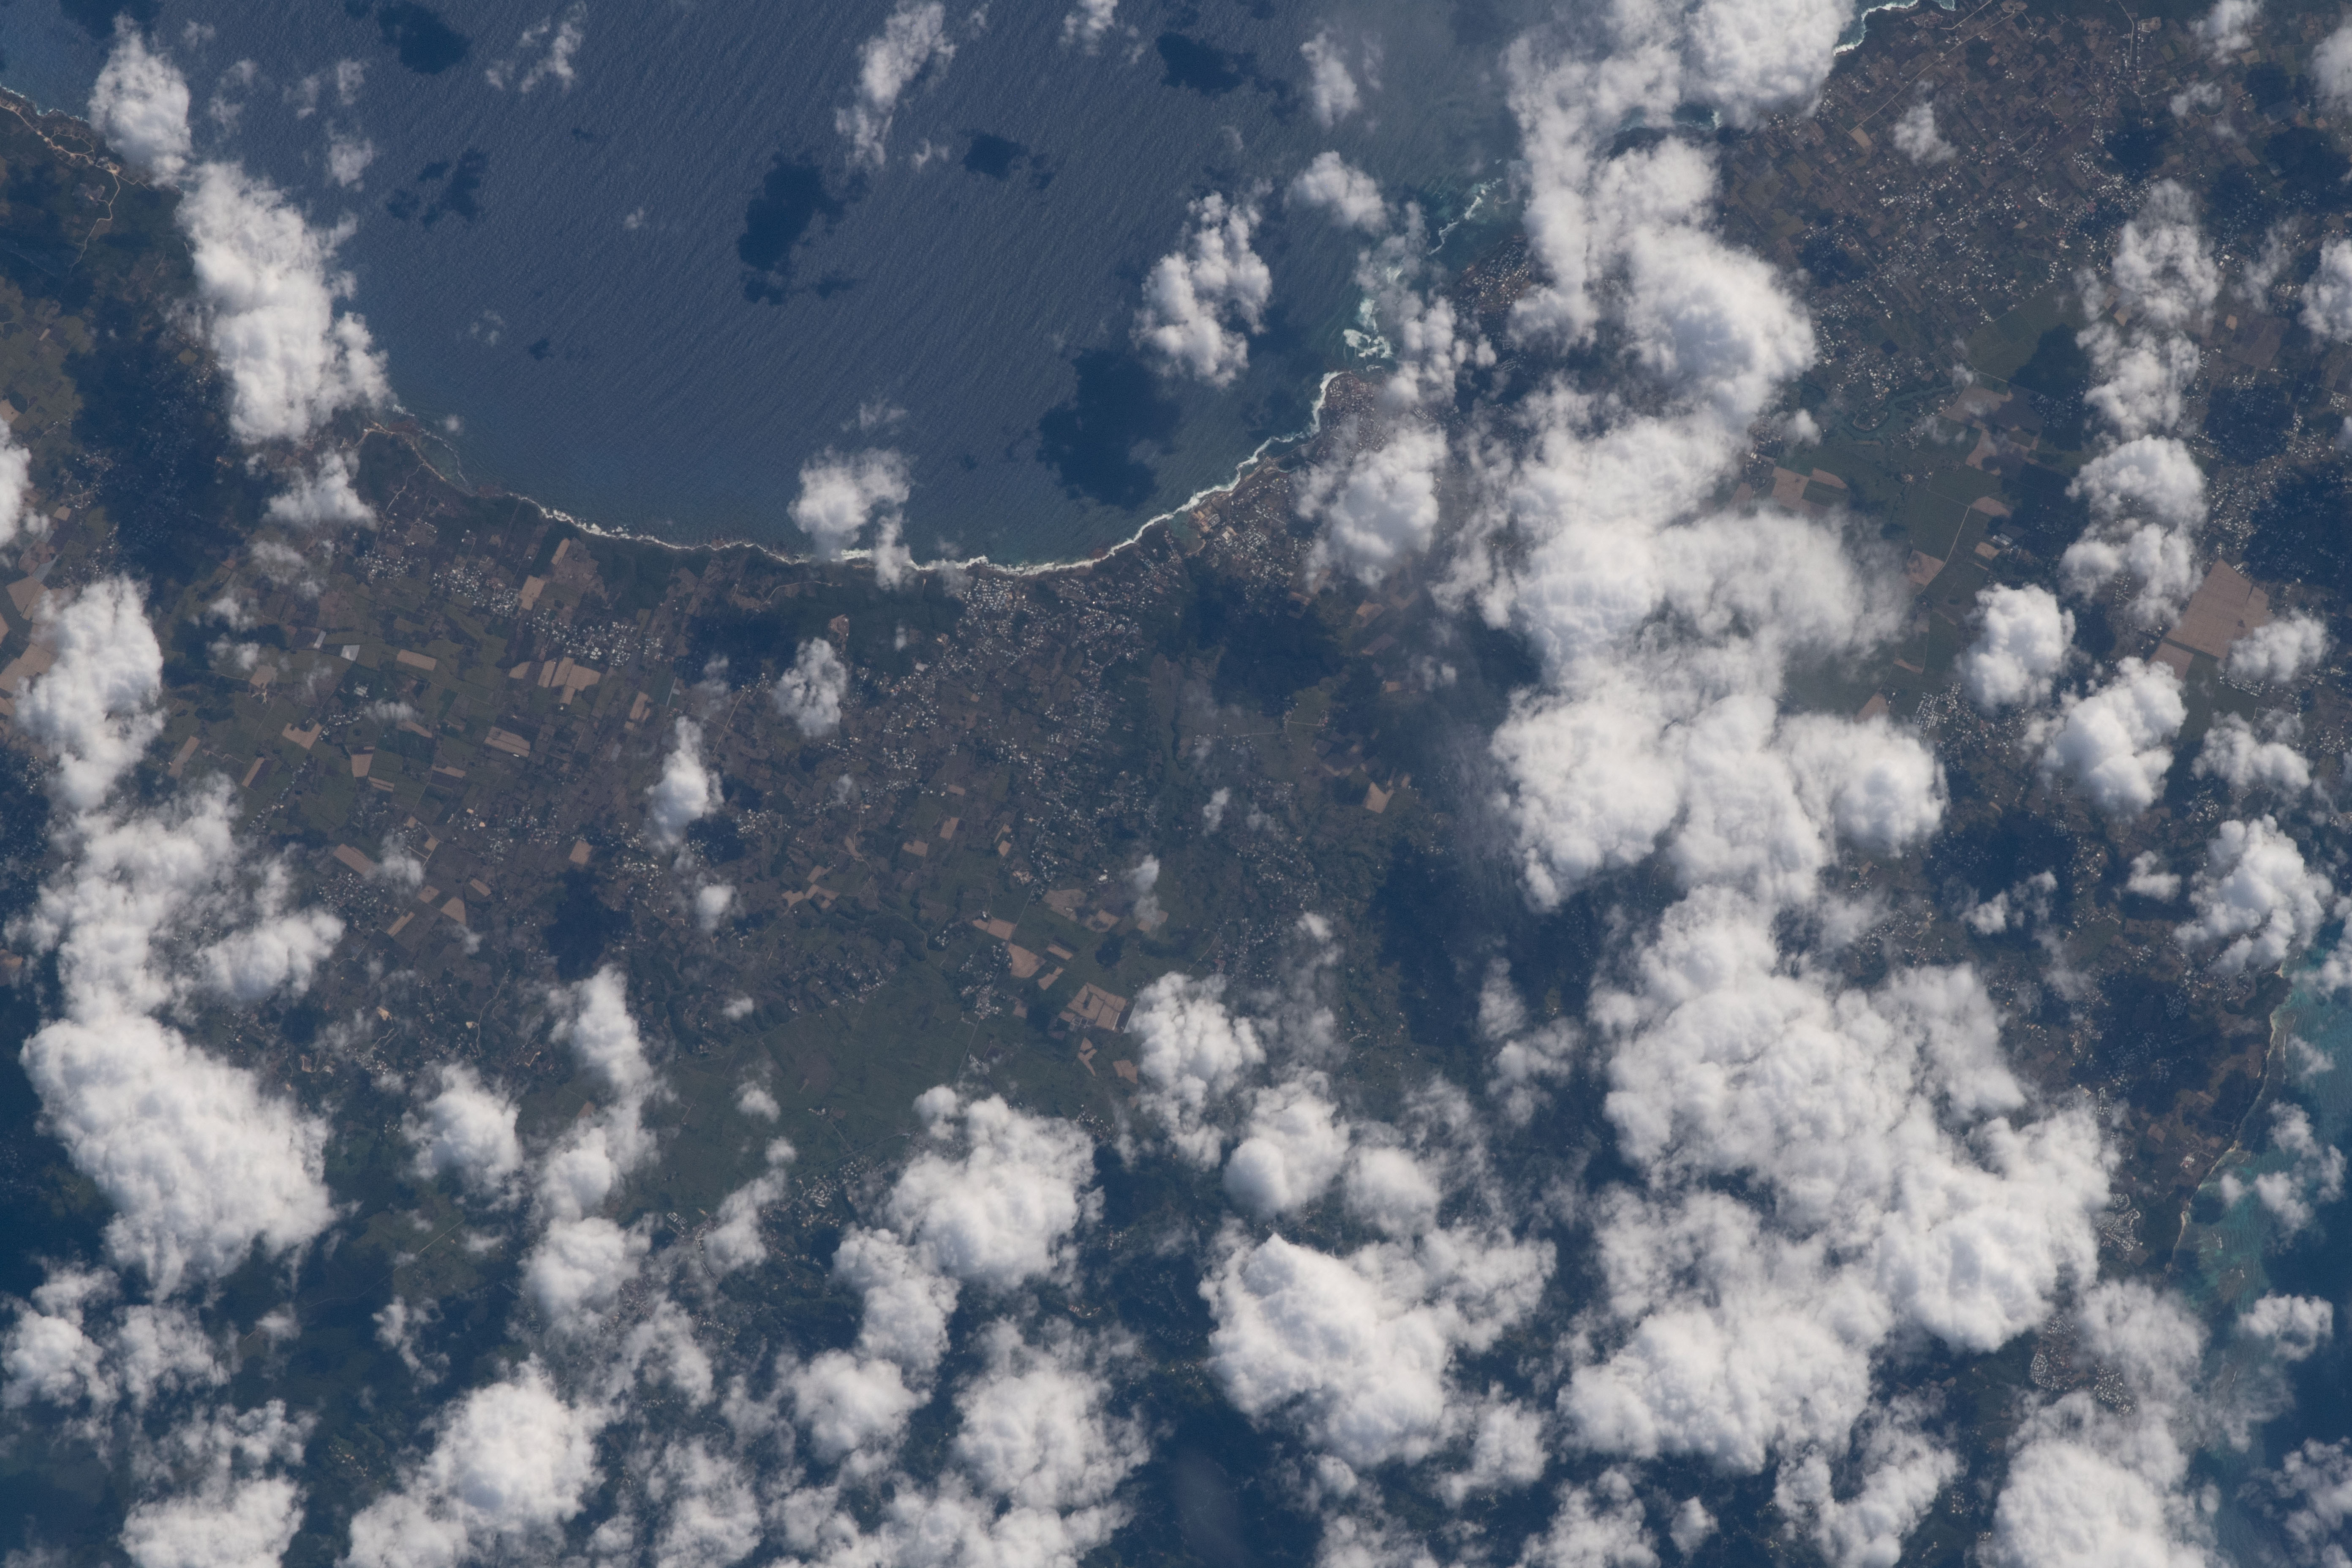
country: LESSER ANTILLES
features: GRANDE TERRE ISLAND, CARIBBEAN SEA
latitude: 16.3
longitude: -61.4
